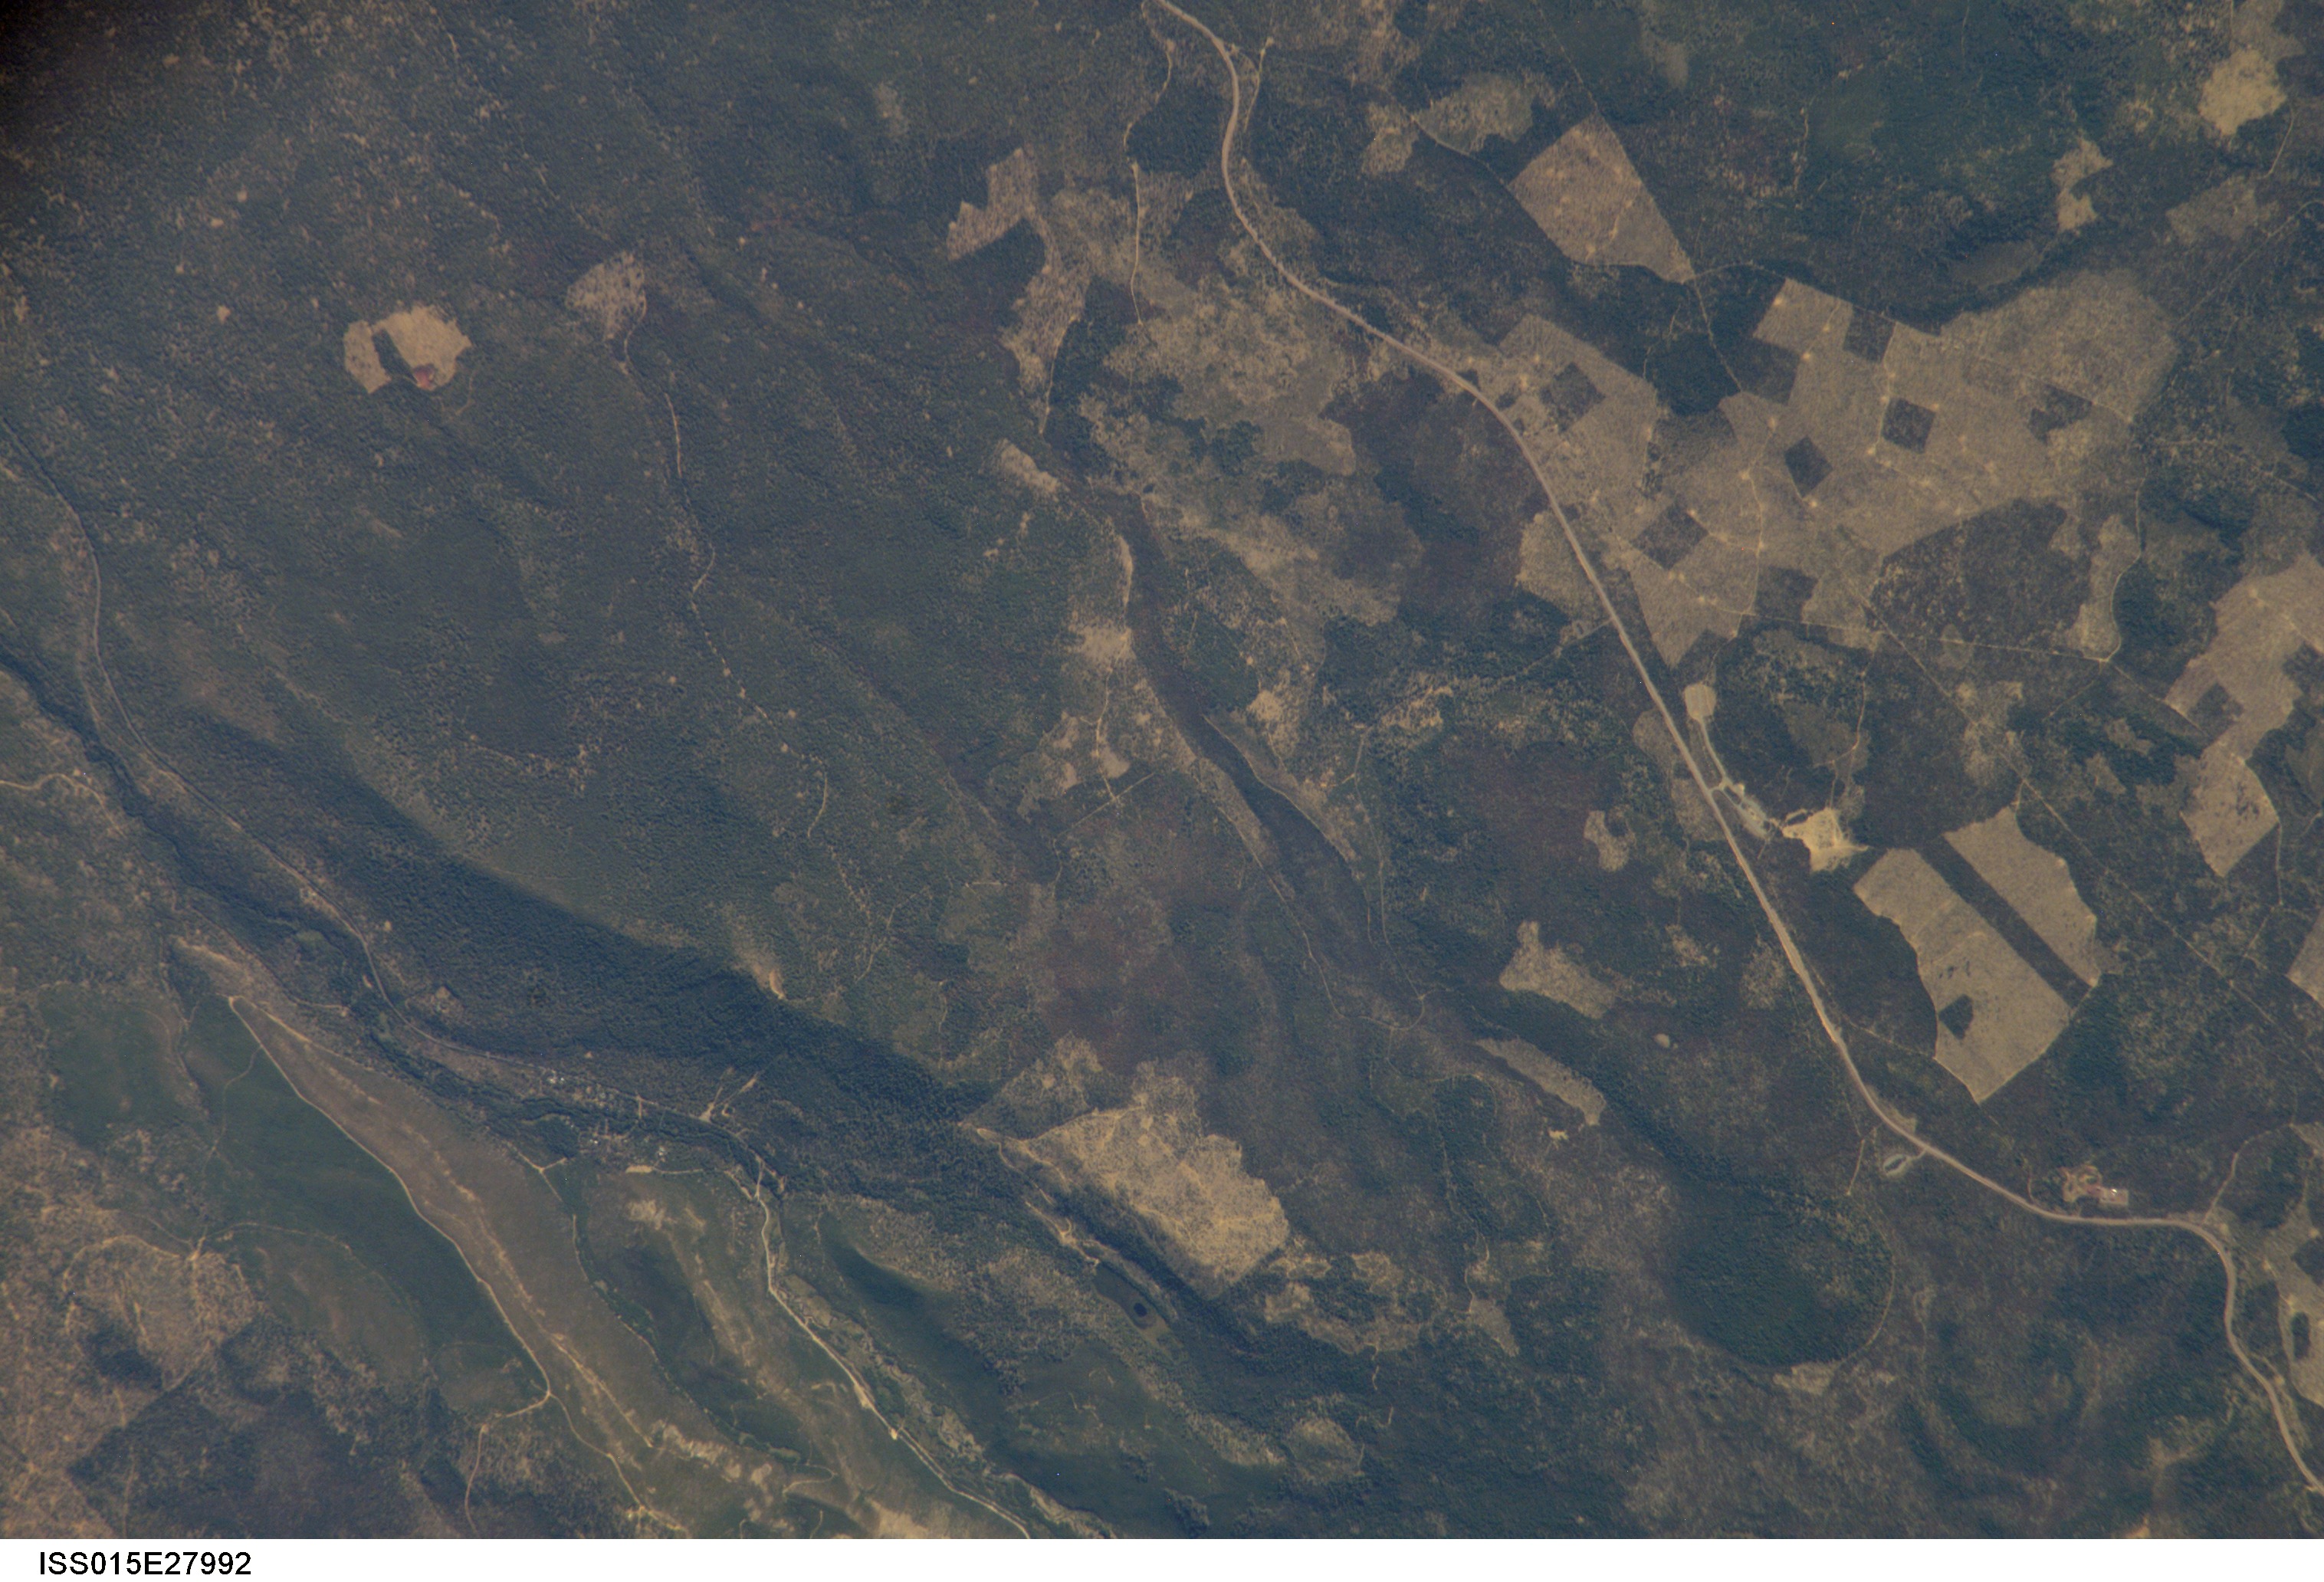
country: USA-OREGON
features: FOR., AGR., ROAD, E. OF BEND
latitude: 44.0
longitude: -121.6
